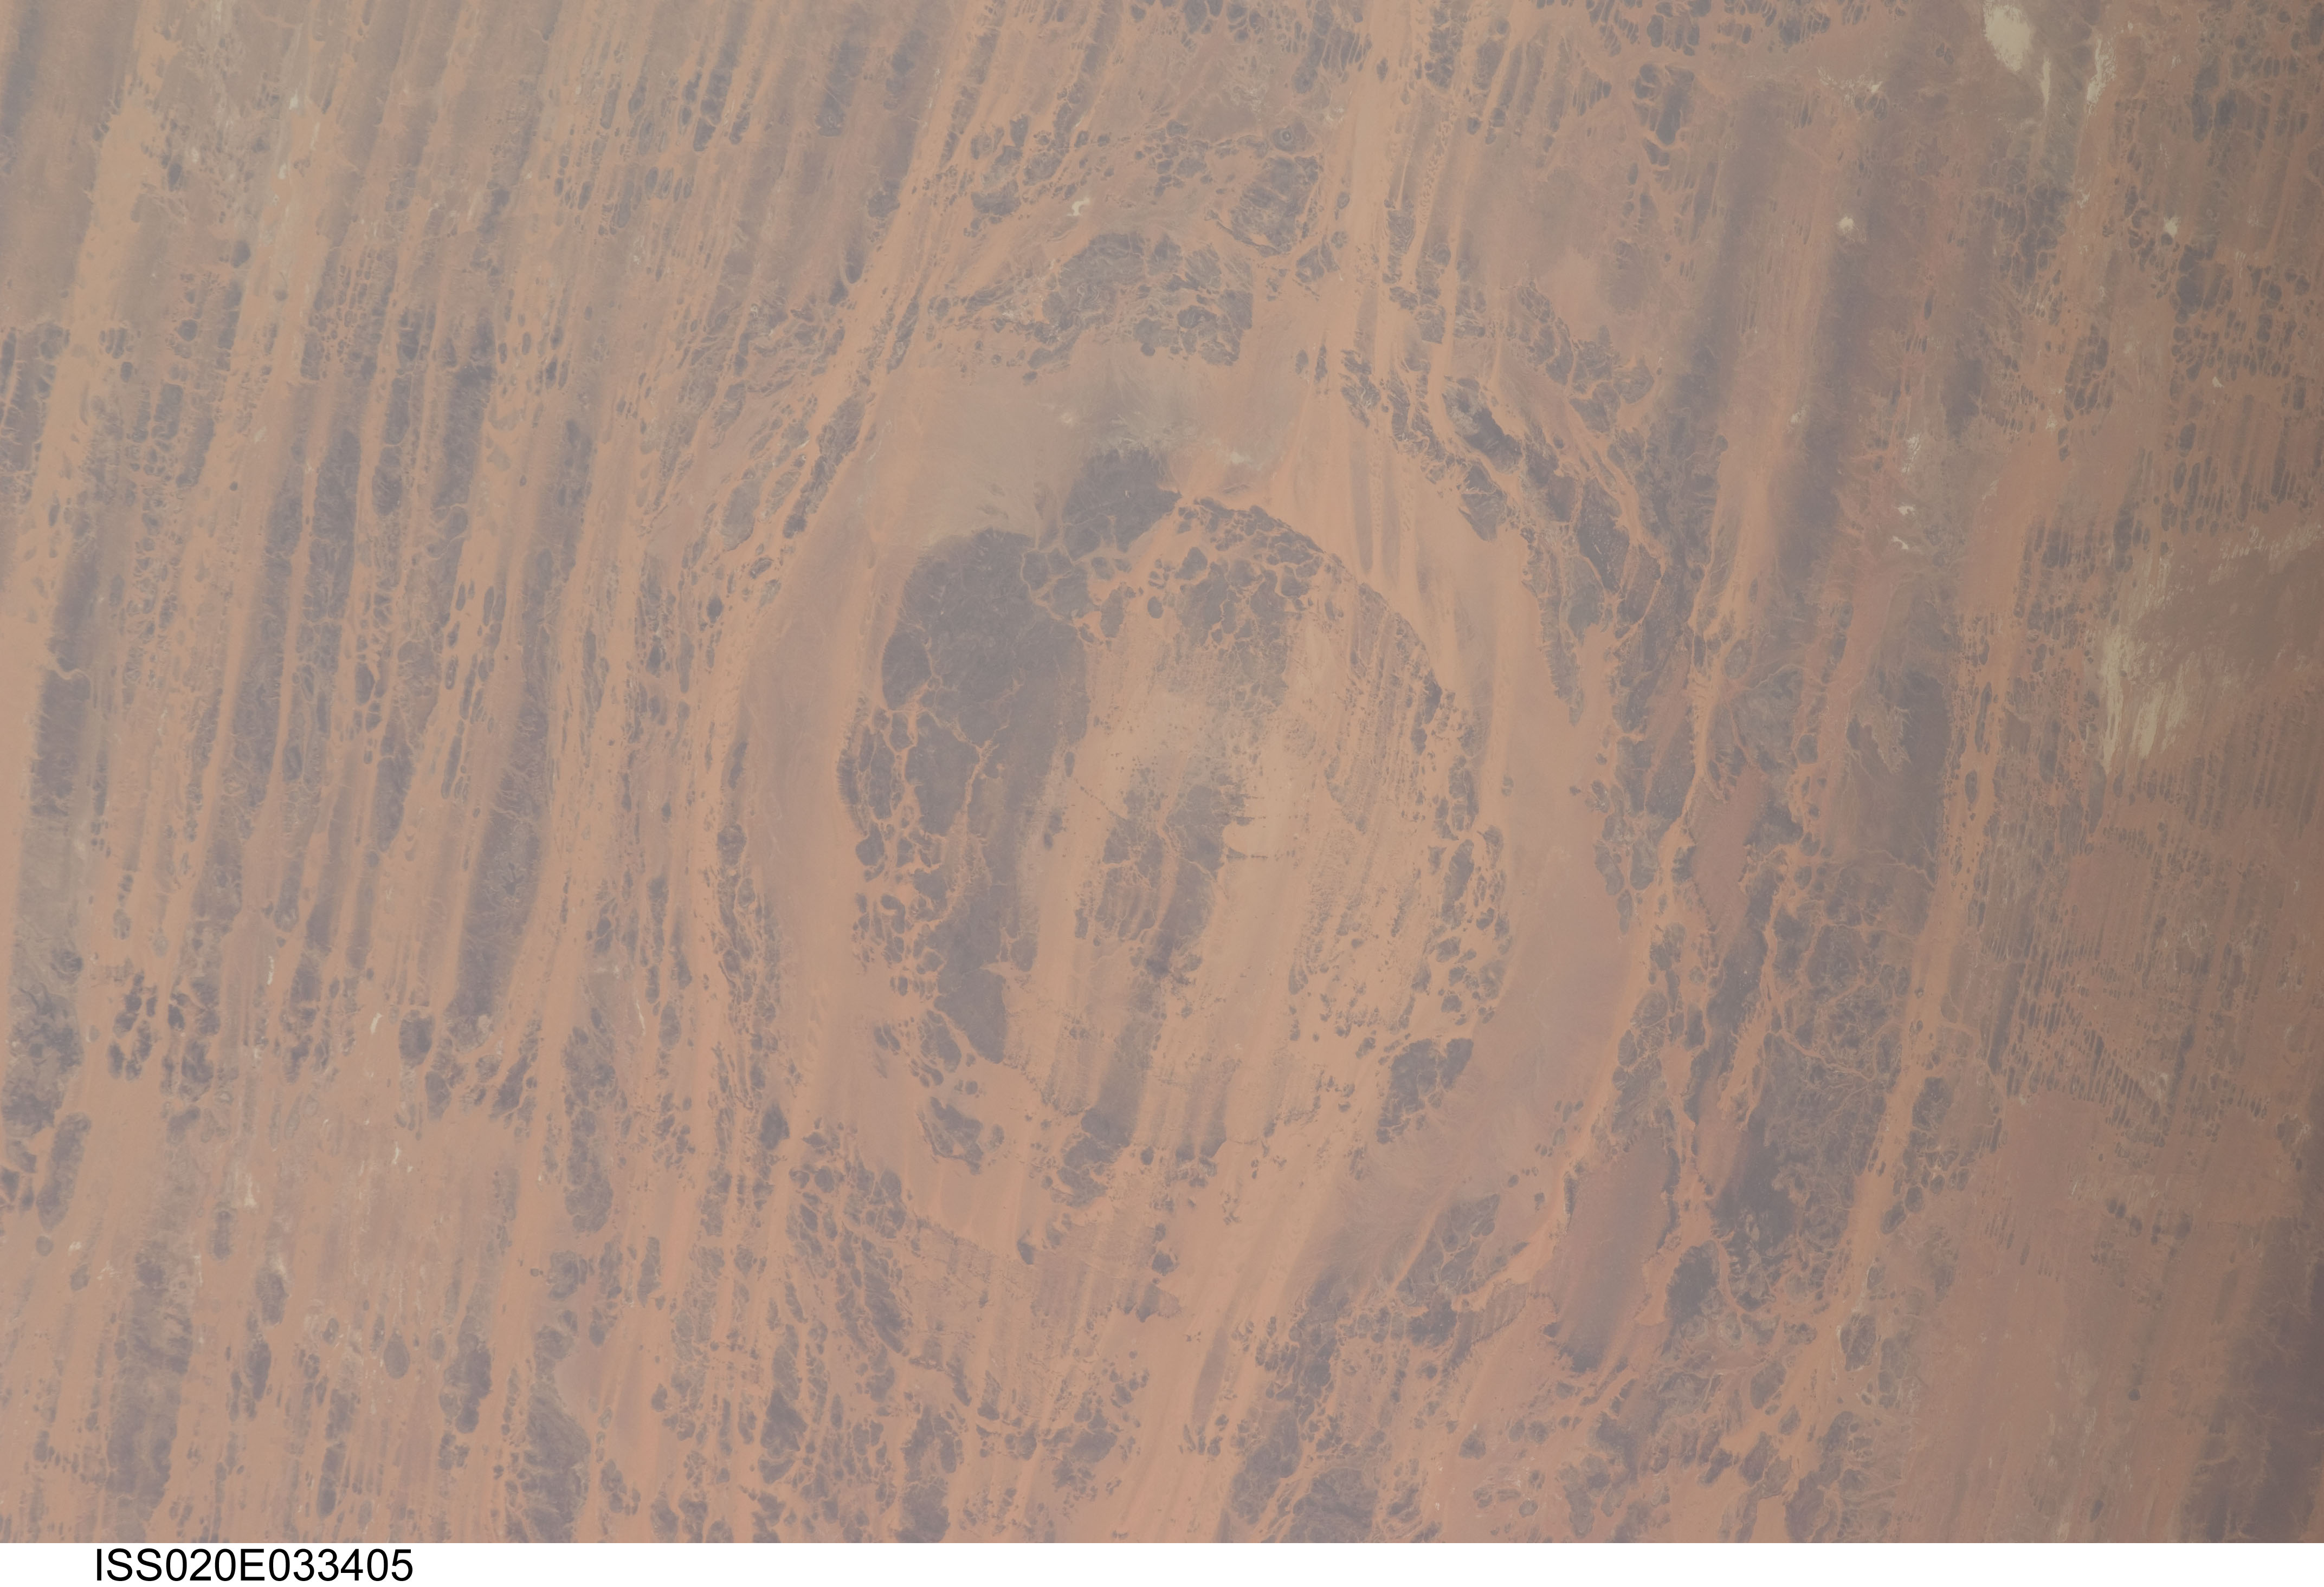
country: CHAD
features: AOROUNGA IMPACT CRATER
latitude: 19.1
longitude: 19.2
